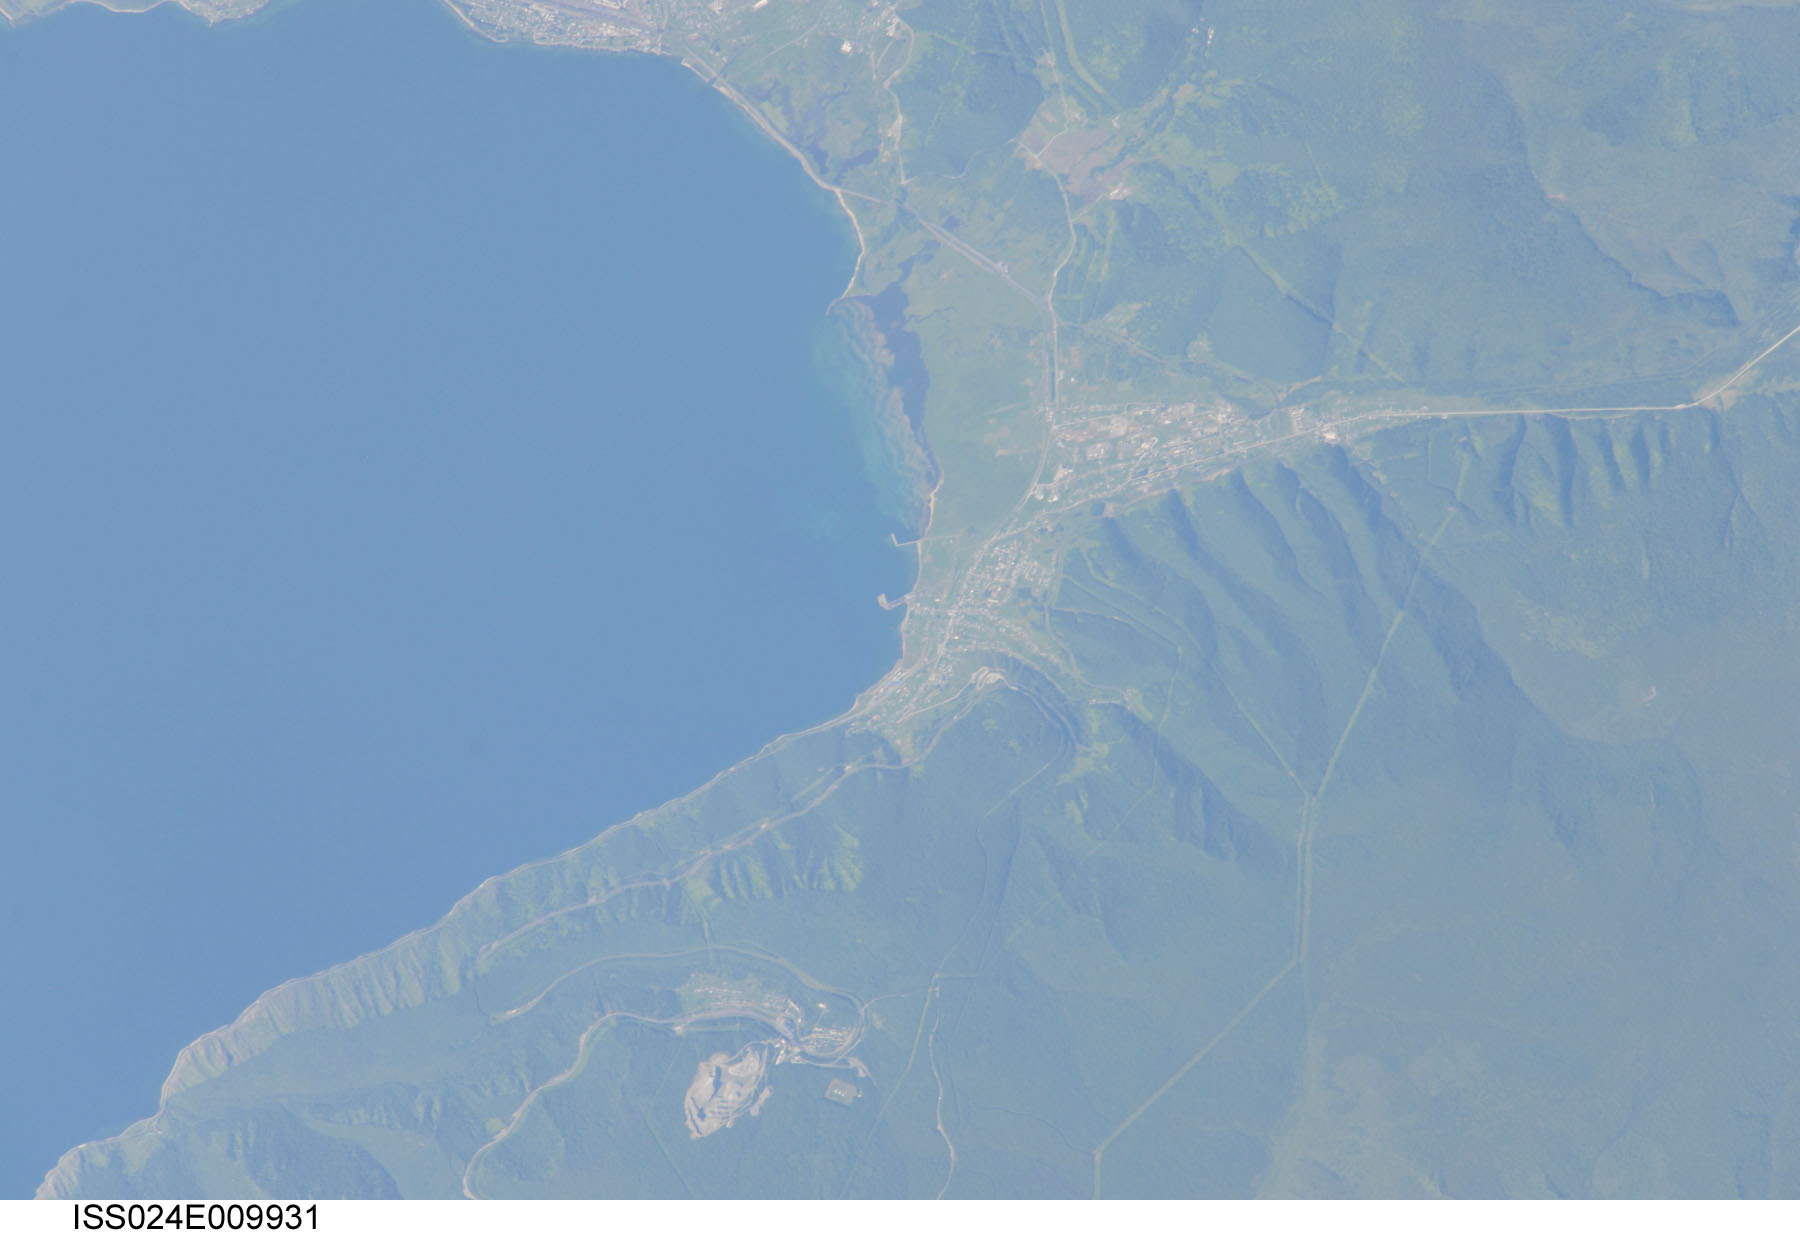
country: RUSSIAN FEDERATION
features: HAZE,KULTUK,SW. LAKE BAIKAL,CLIFFS
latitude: 51.7
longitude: 103.7
